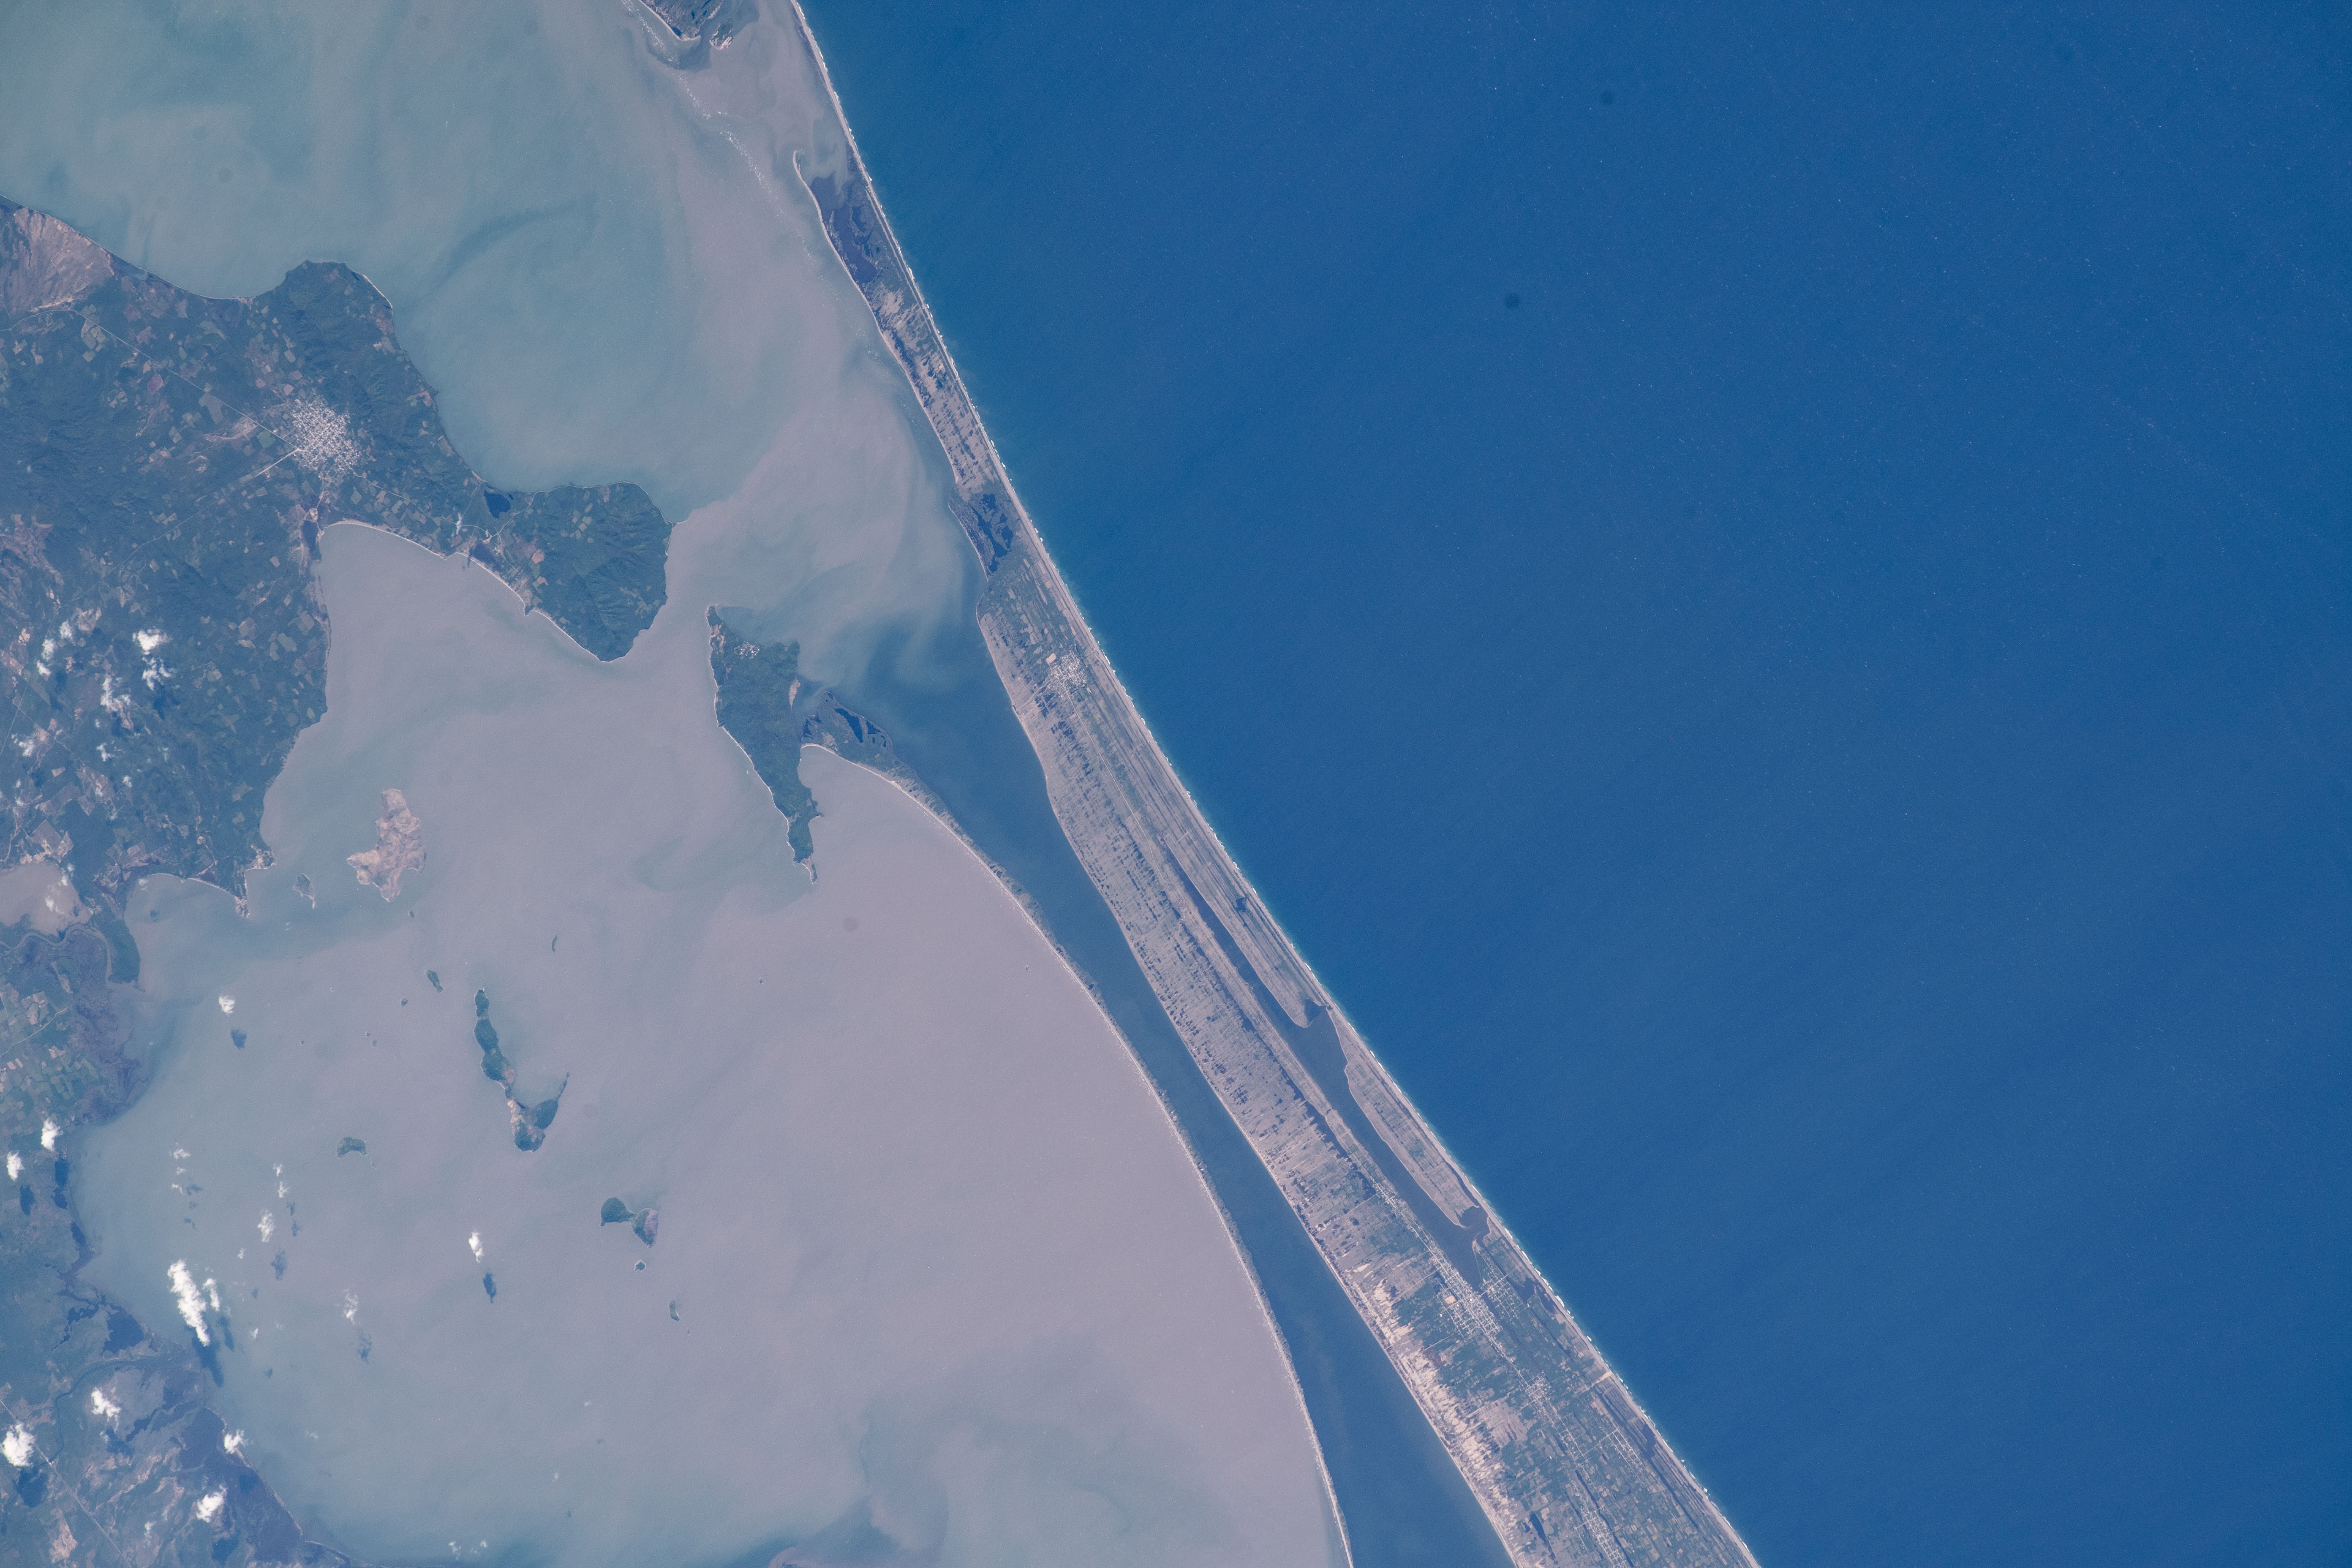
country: MEXICO
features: SAN DIONISIO DEL MAR, SAN MATEO DEL MAR
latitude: 16.2
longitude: -94.8
